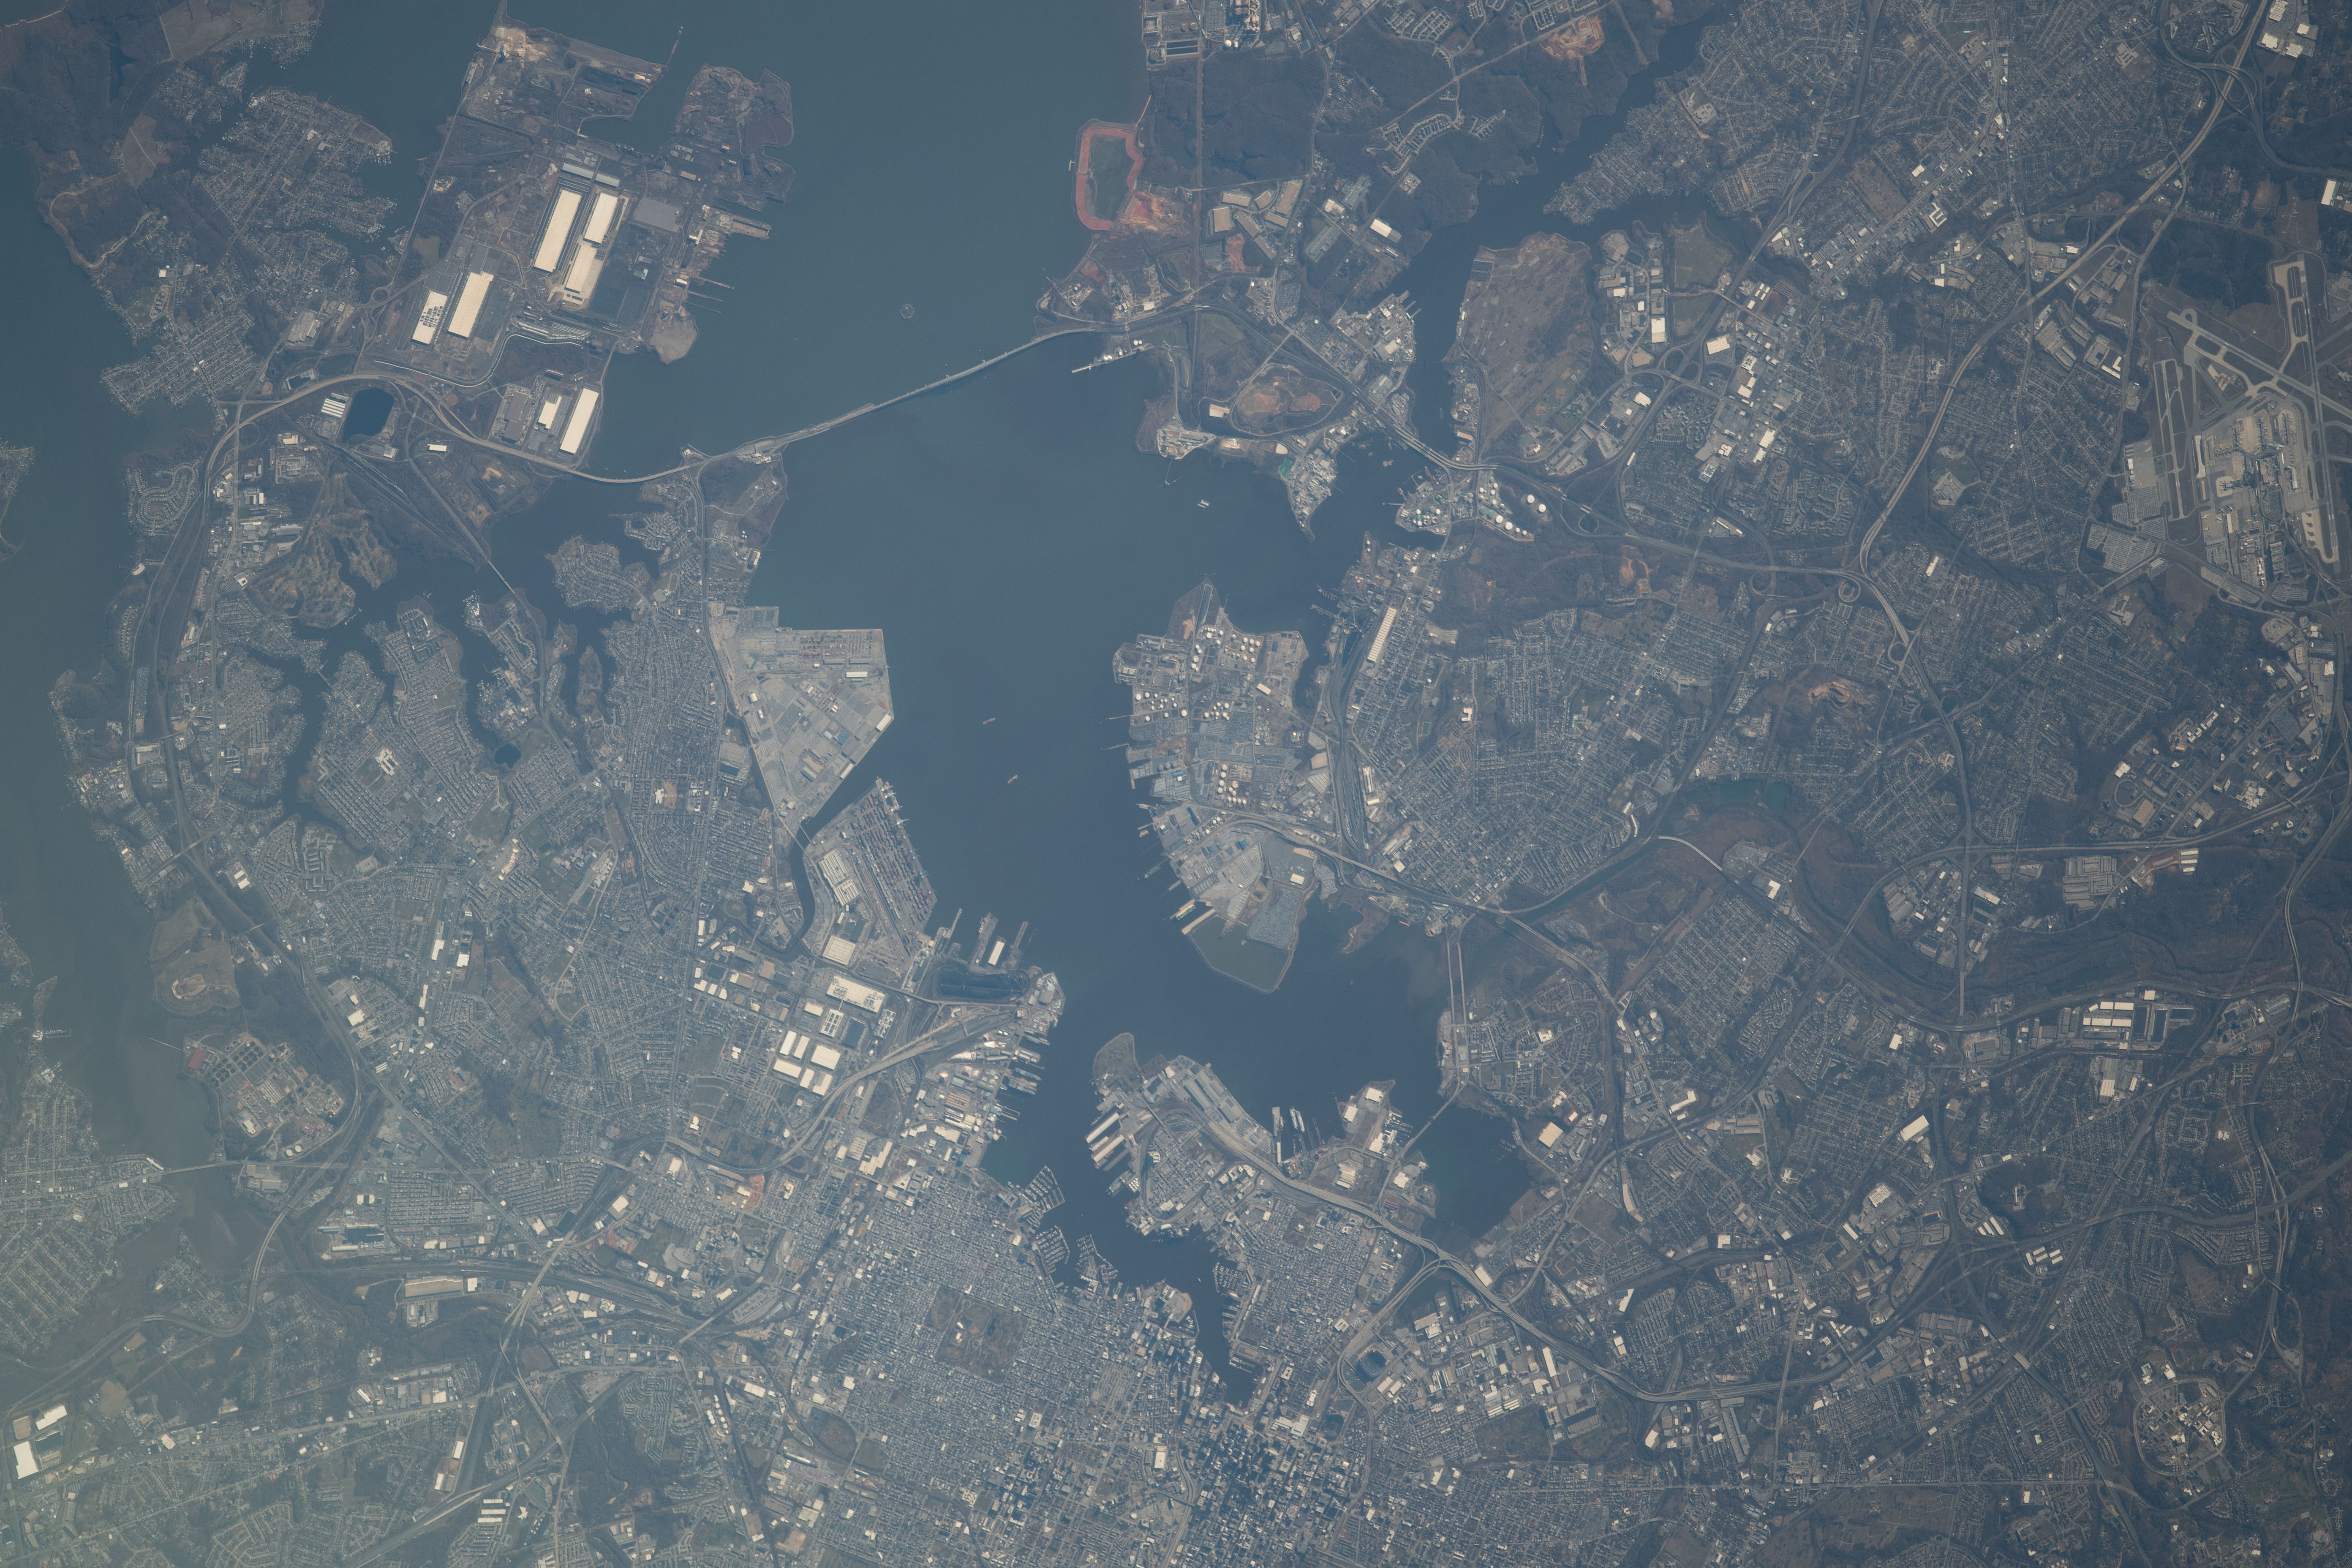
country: USA-MARYLAND
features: USA,MARYLAND,BALTIMORE
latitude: 39.2
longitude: -76.6
